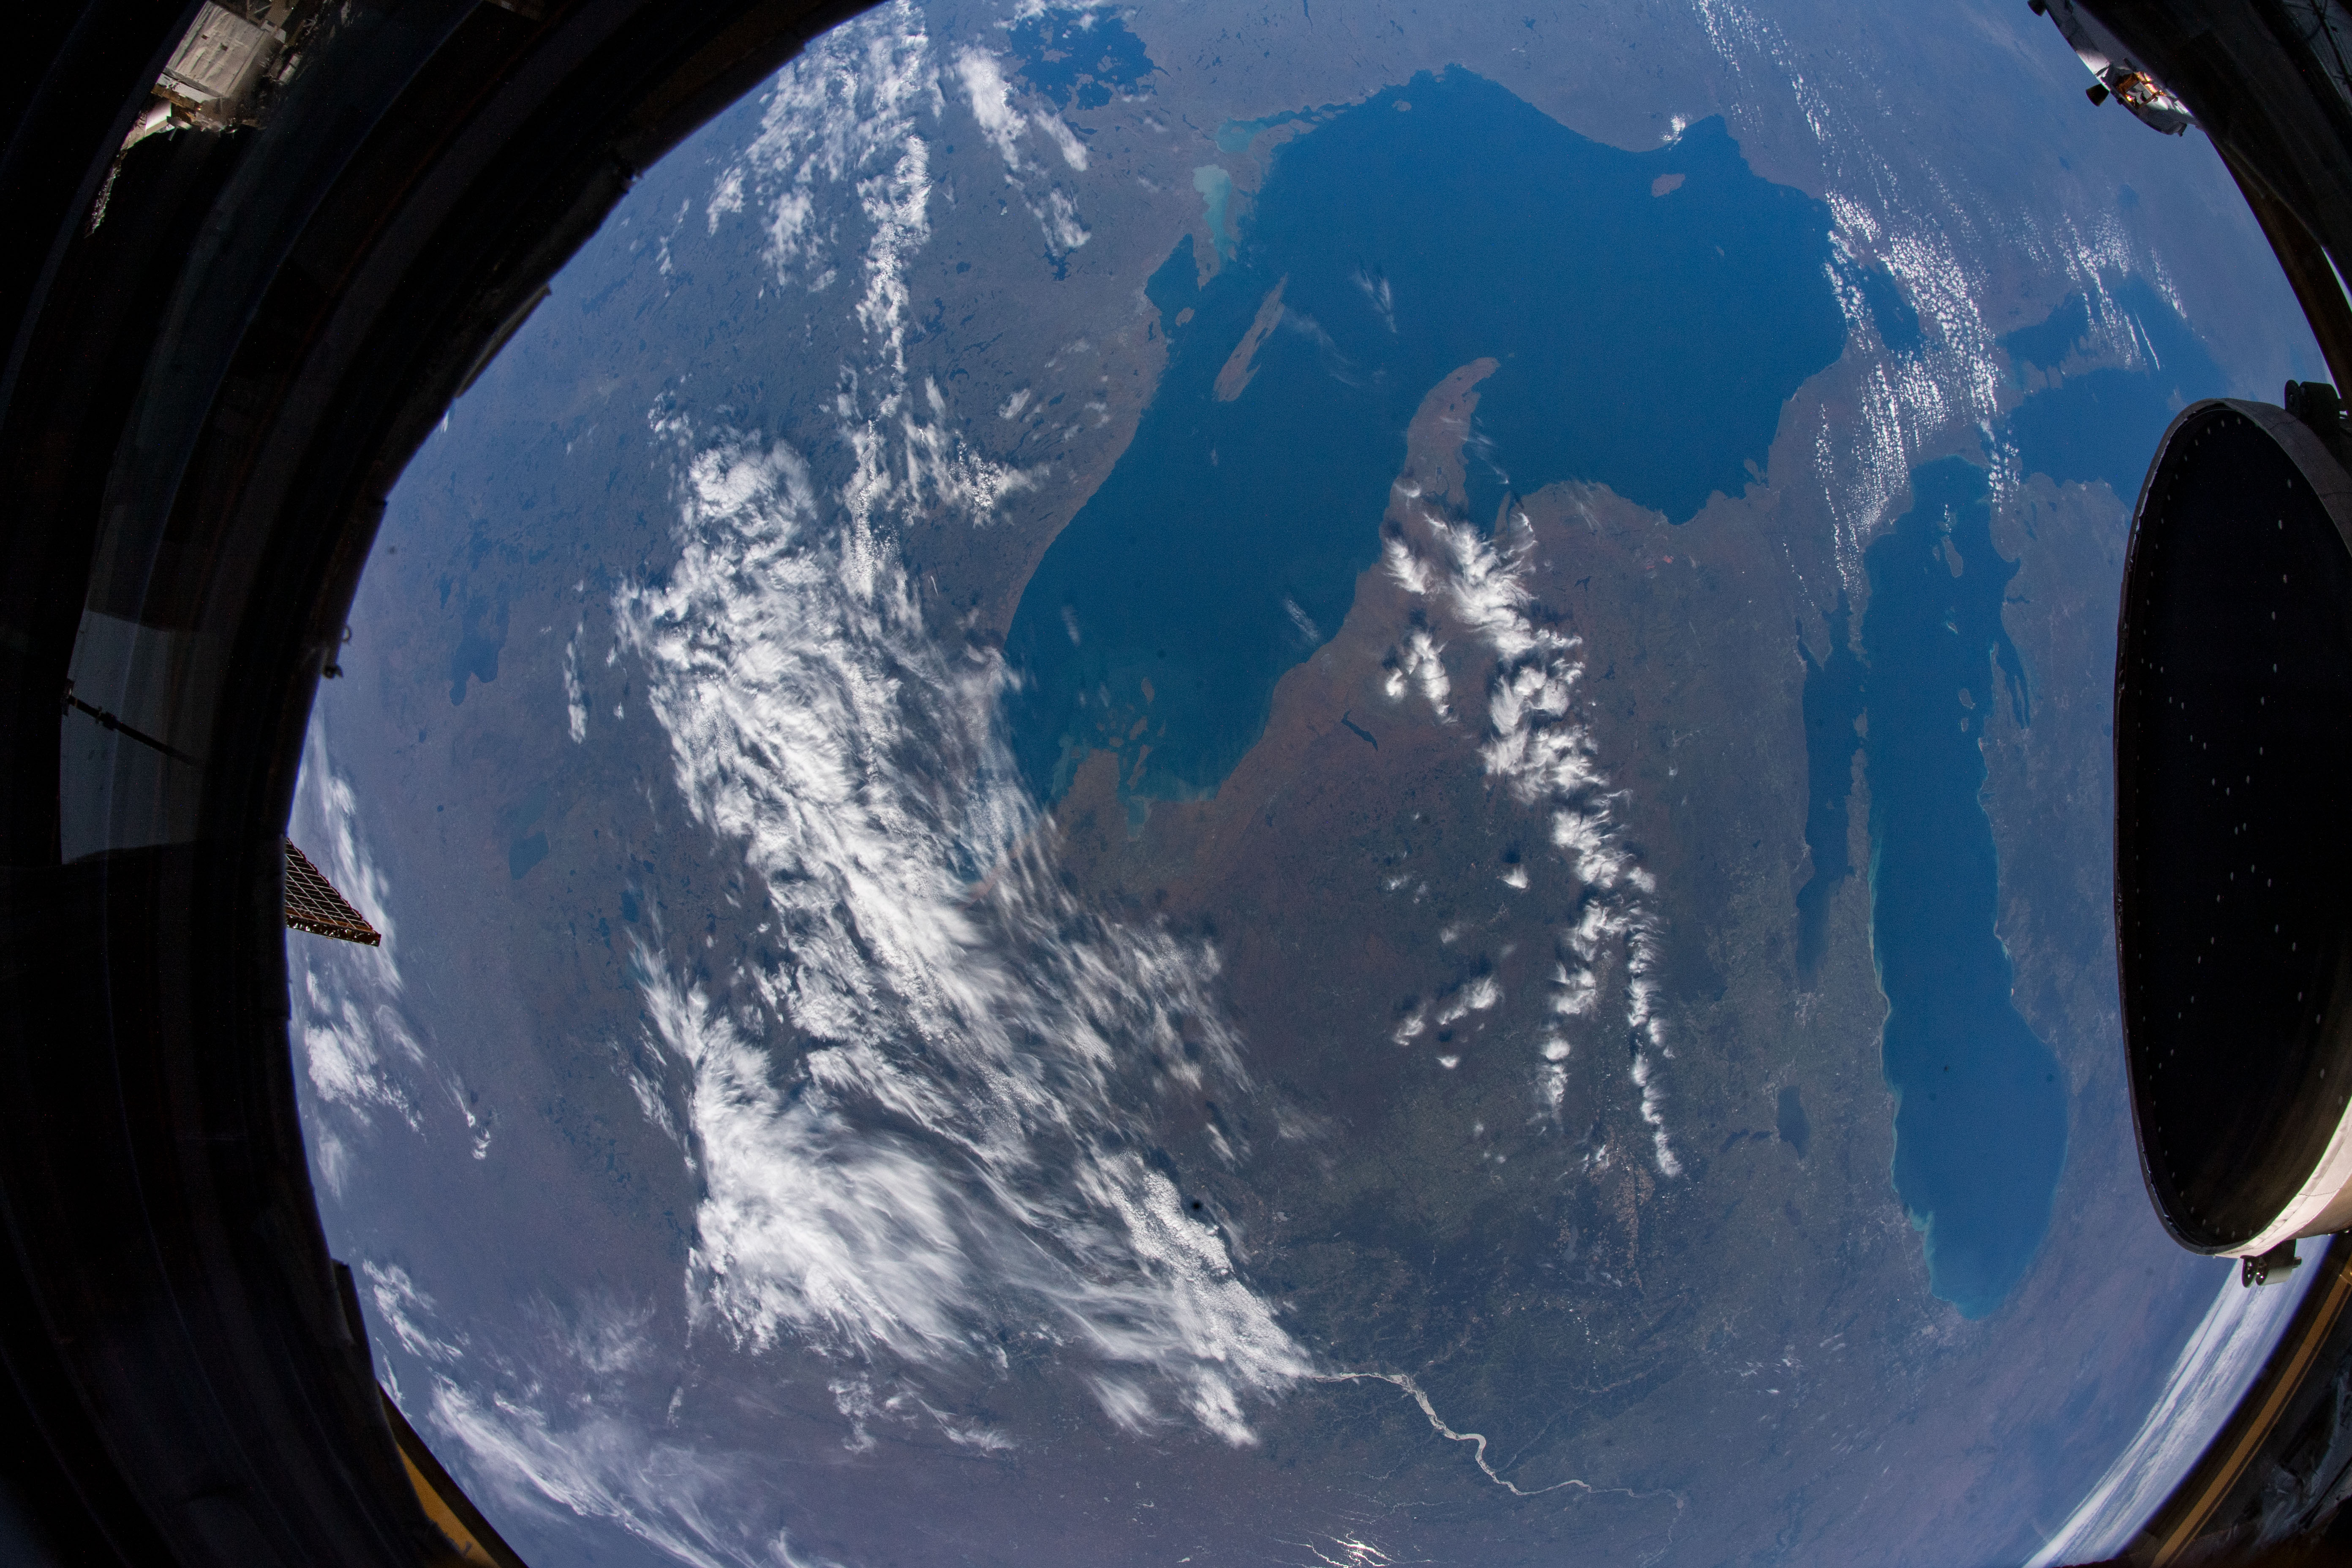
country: USA-WISCONSIN
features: CLOUDS, LAKE SUPERIOR
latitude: 46.5
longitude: -90.5
